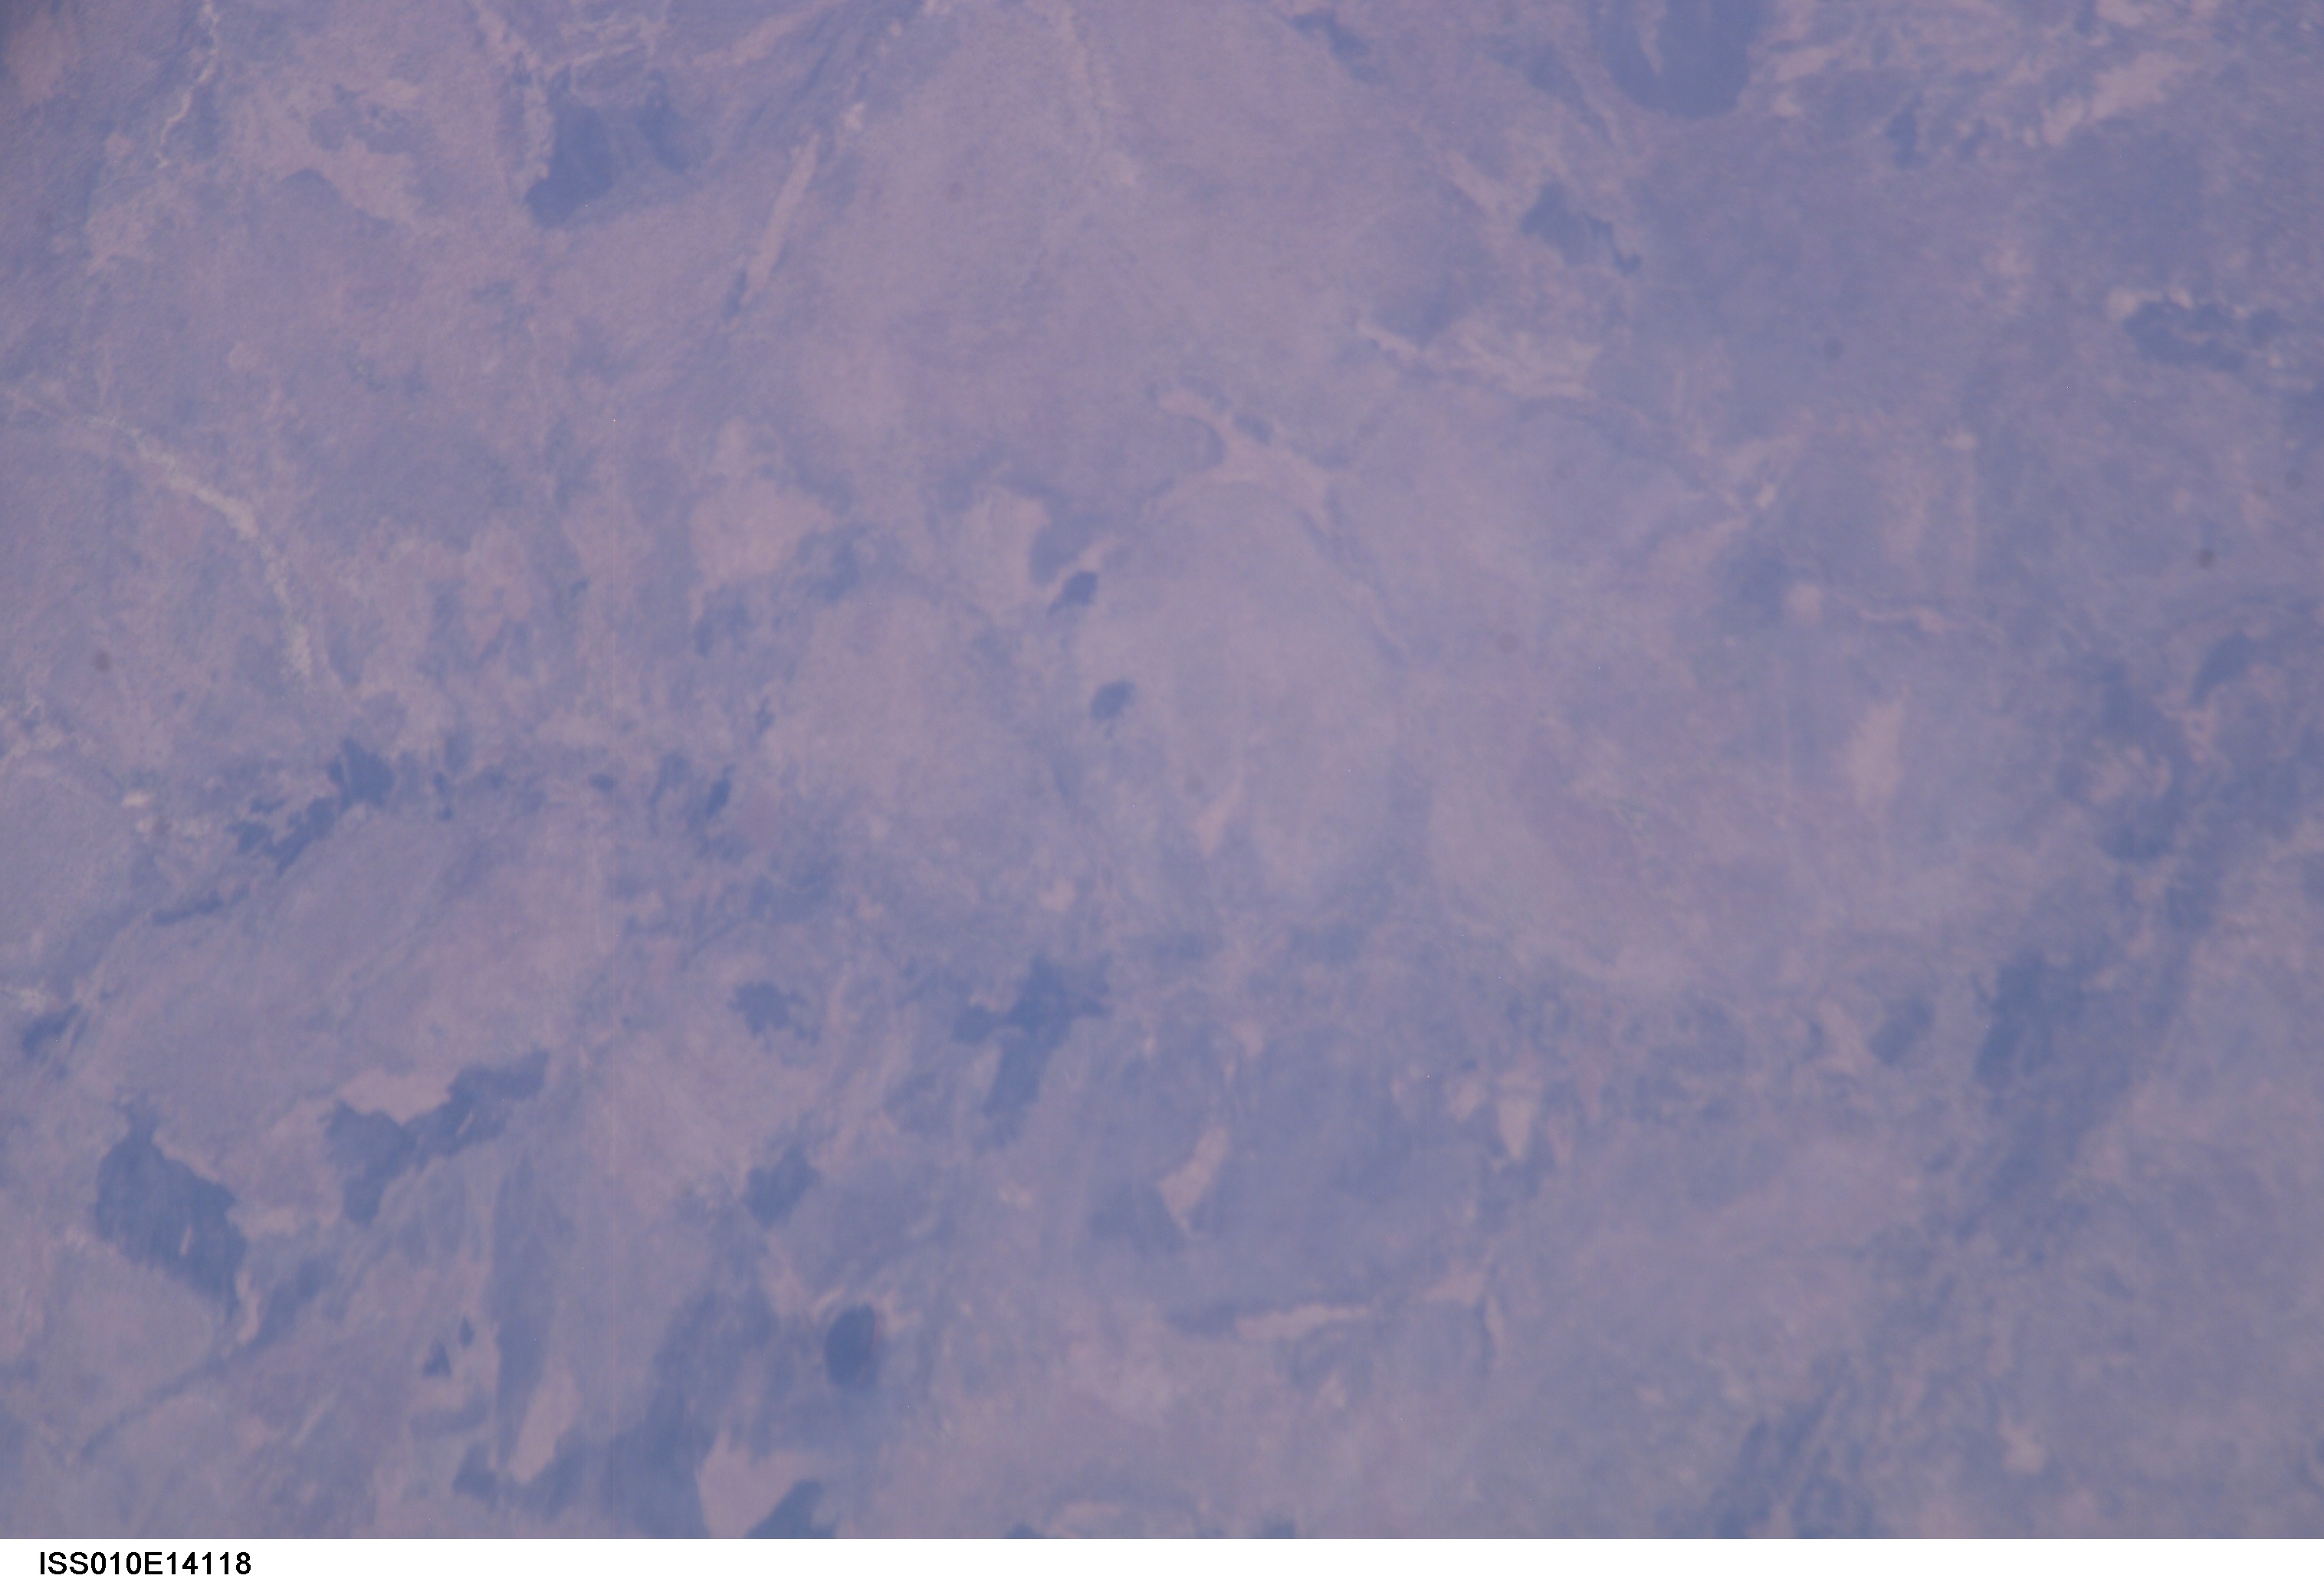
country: SUDAN
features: TRIBUTARIES, DAMBOS, ADDA DR.
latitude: 9.2
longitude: 24.0
